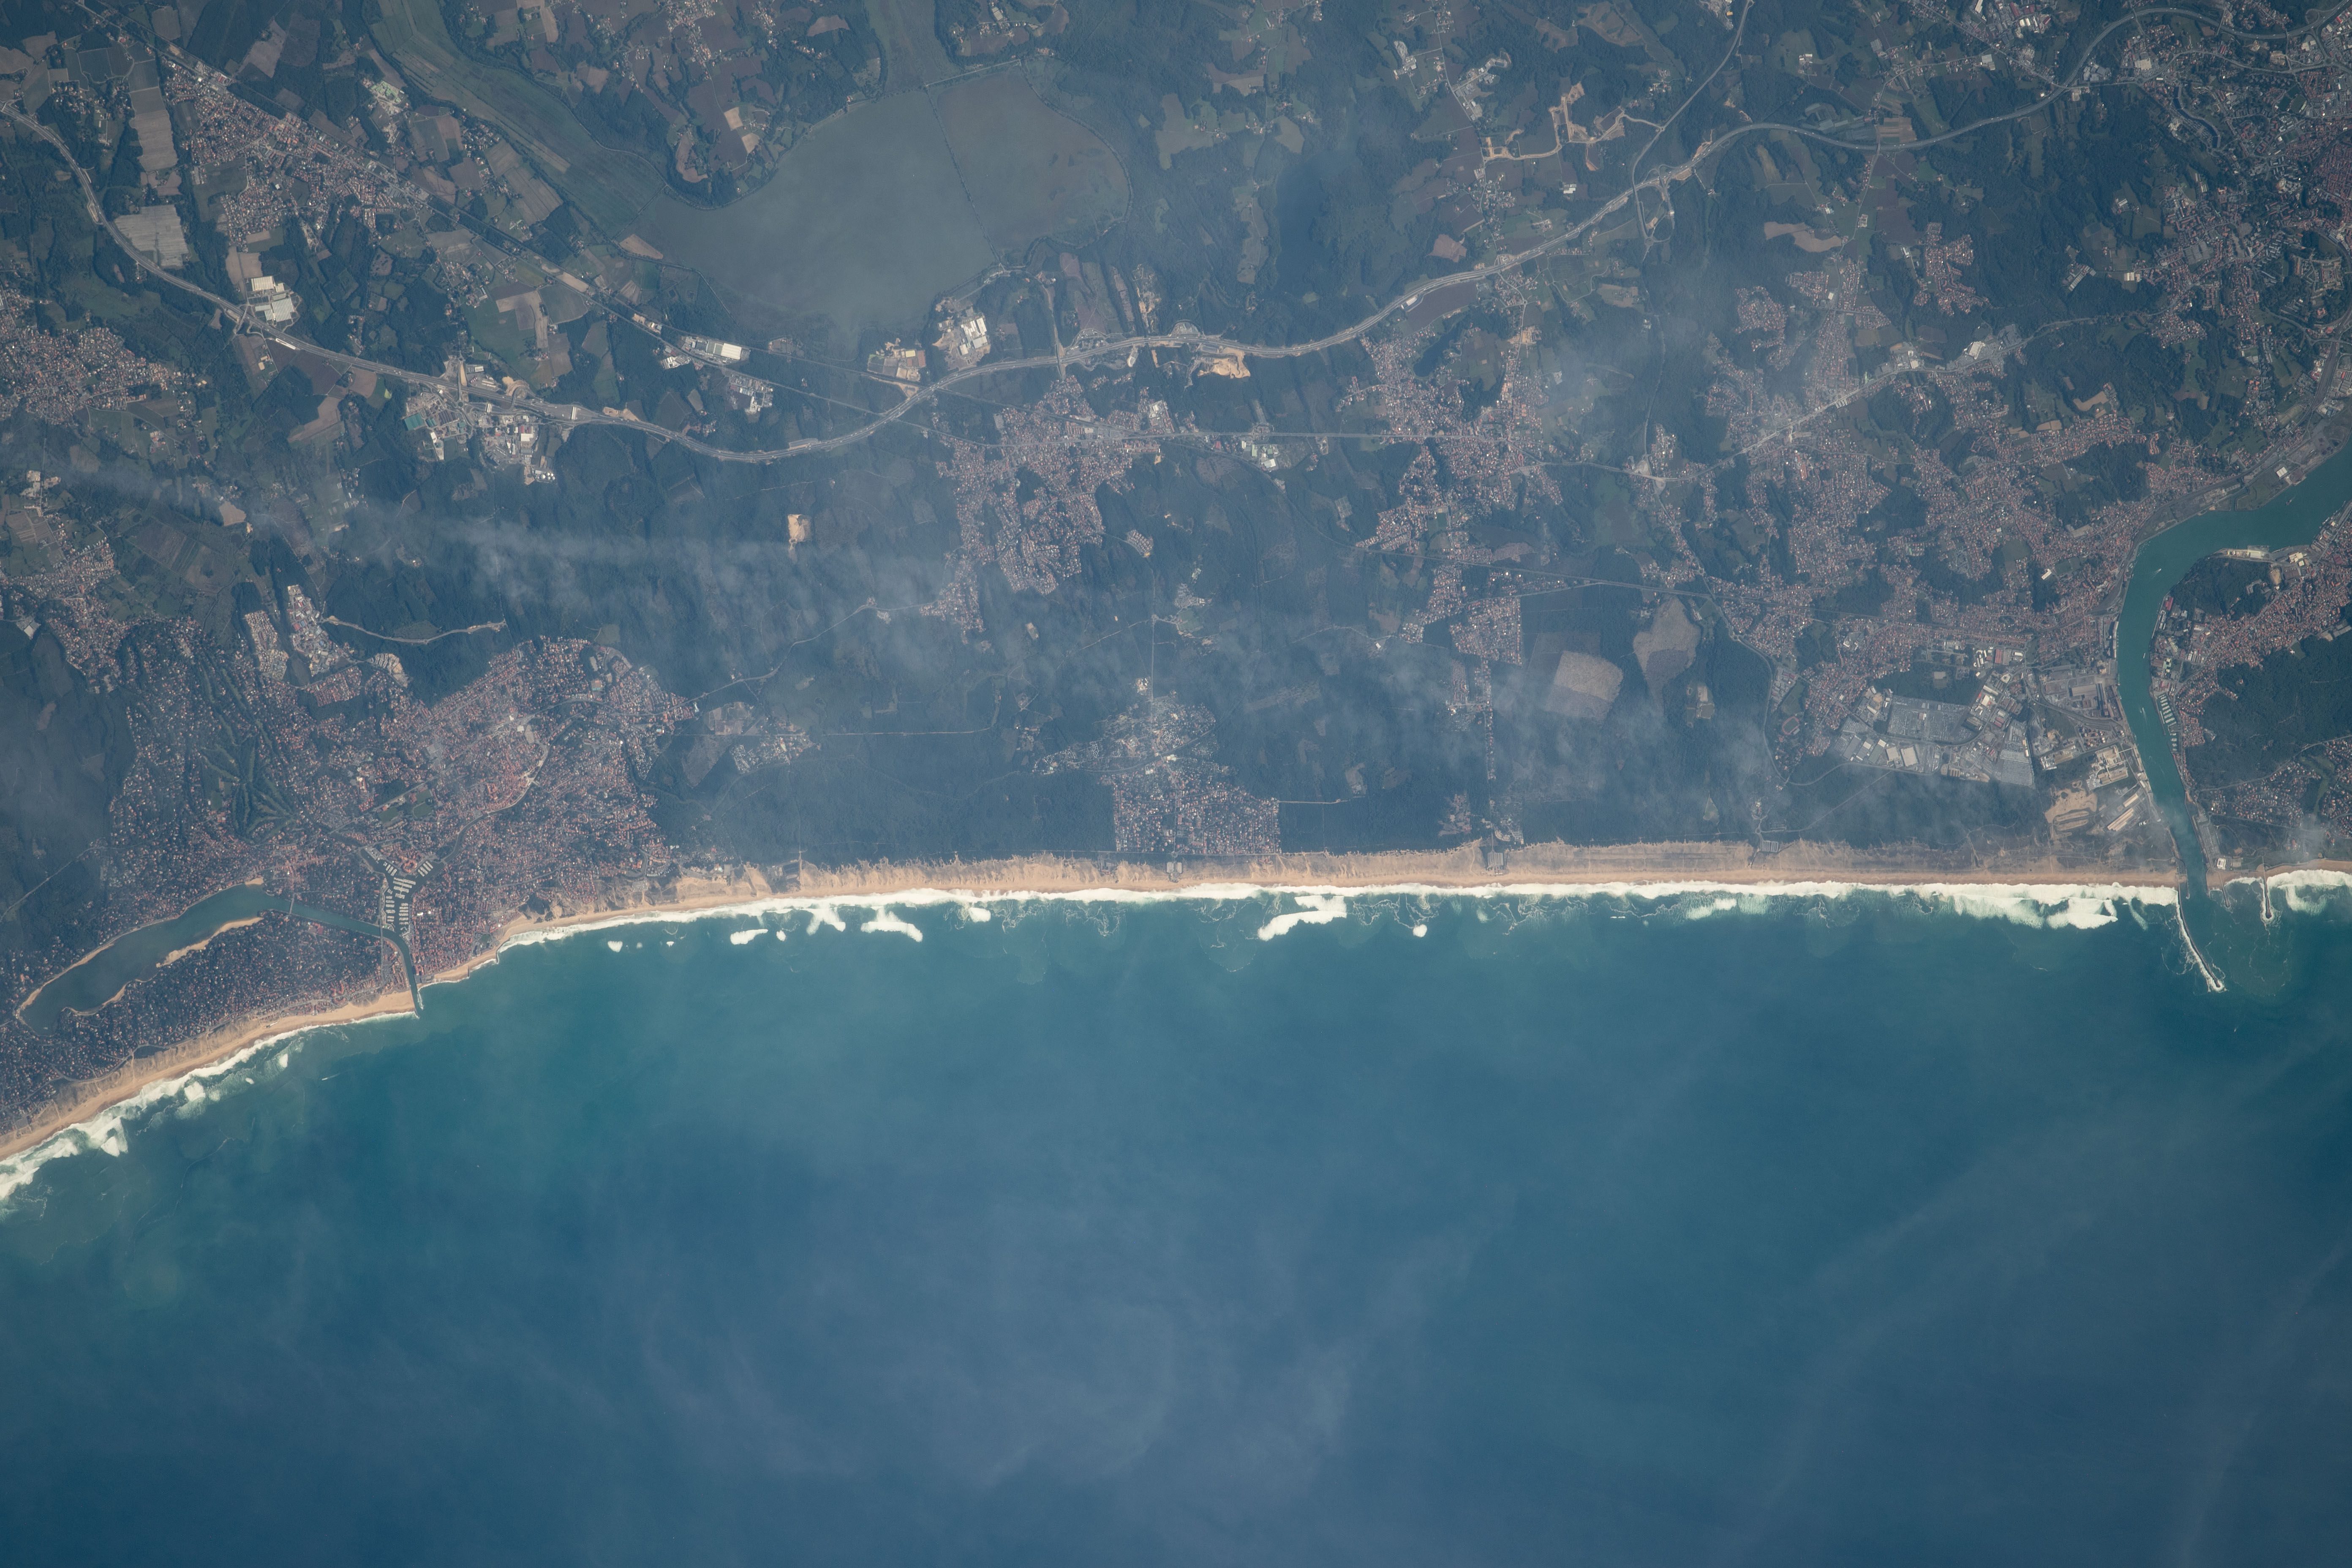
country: FRANCE
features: LABENNE-OCEAN, LAS NAZAS, LABENNE
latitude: 43.6
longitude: -1.5
